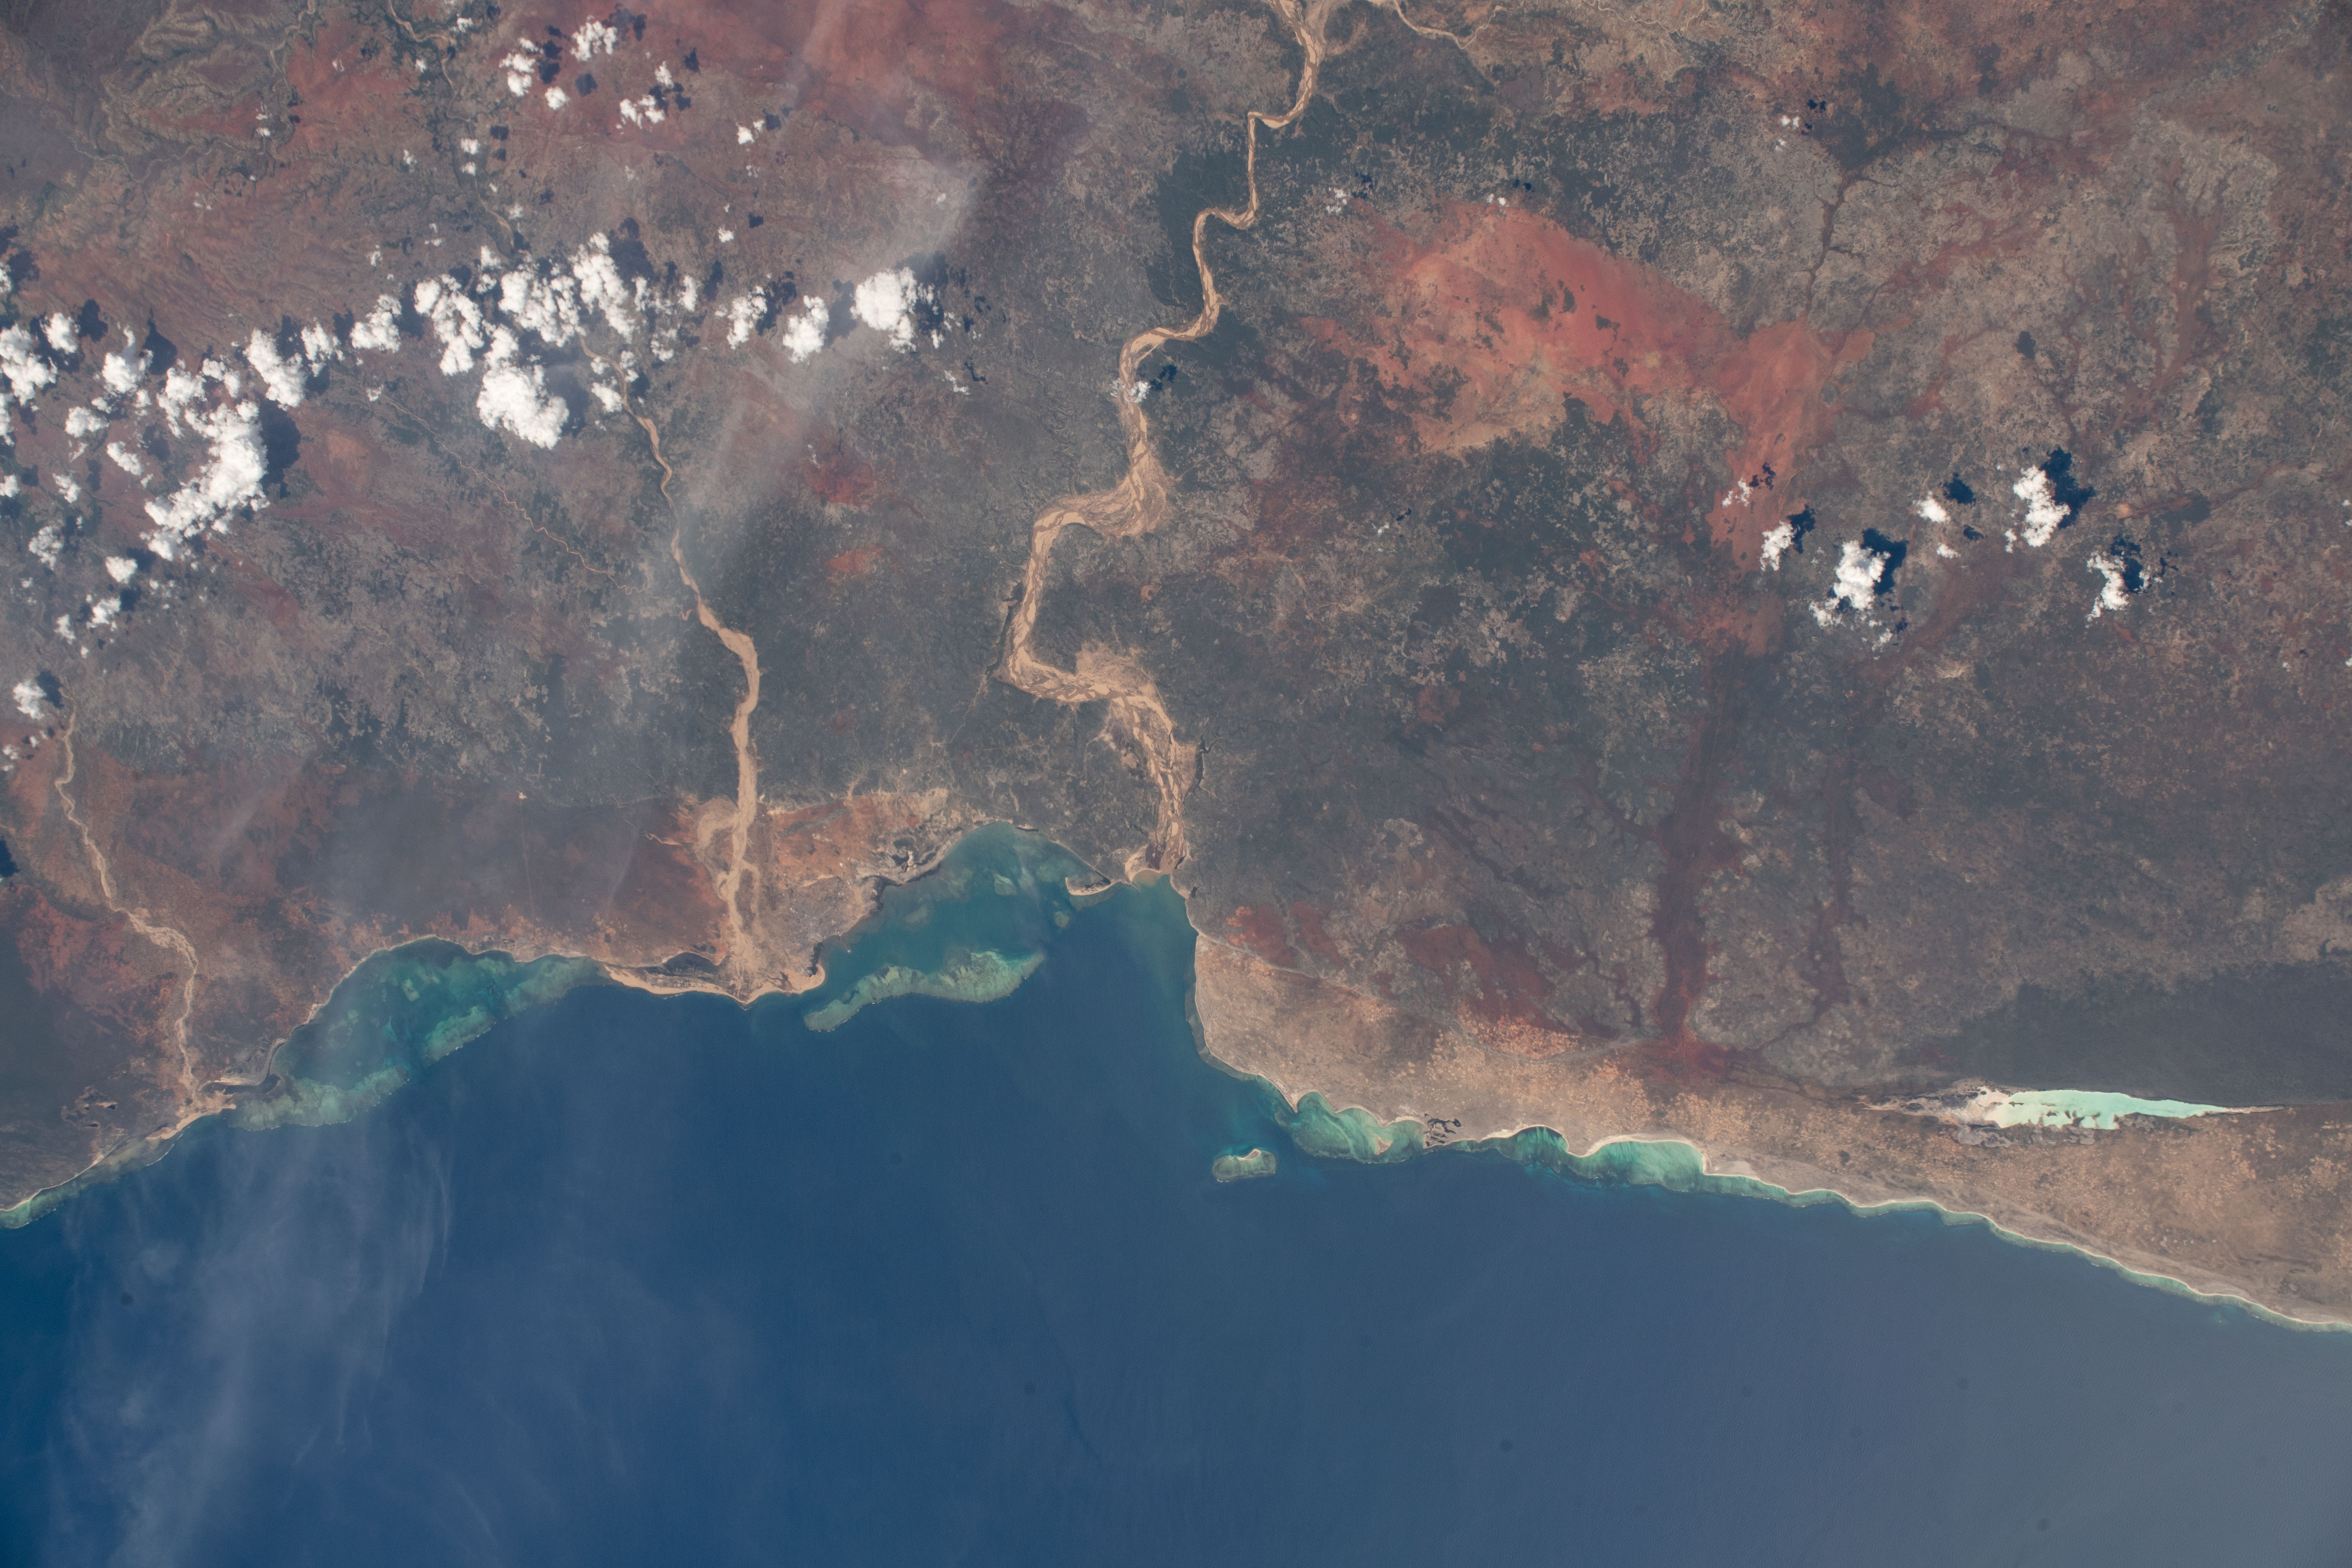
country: MADAGASCAR
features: TSIMANAMPETSOTSA NATURE RESERVE, TOLIARA, LFIHERENANA RIVER, ONILAHY RIVER
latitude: -23.5
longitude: 43.9
